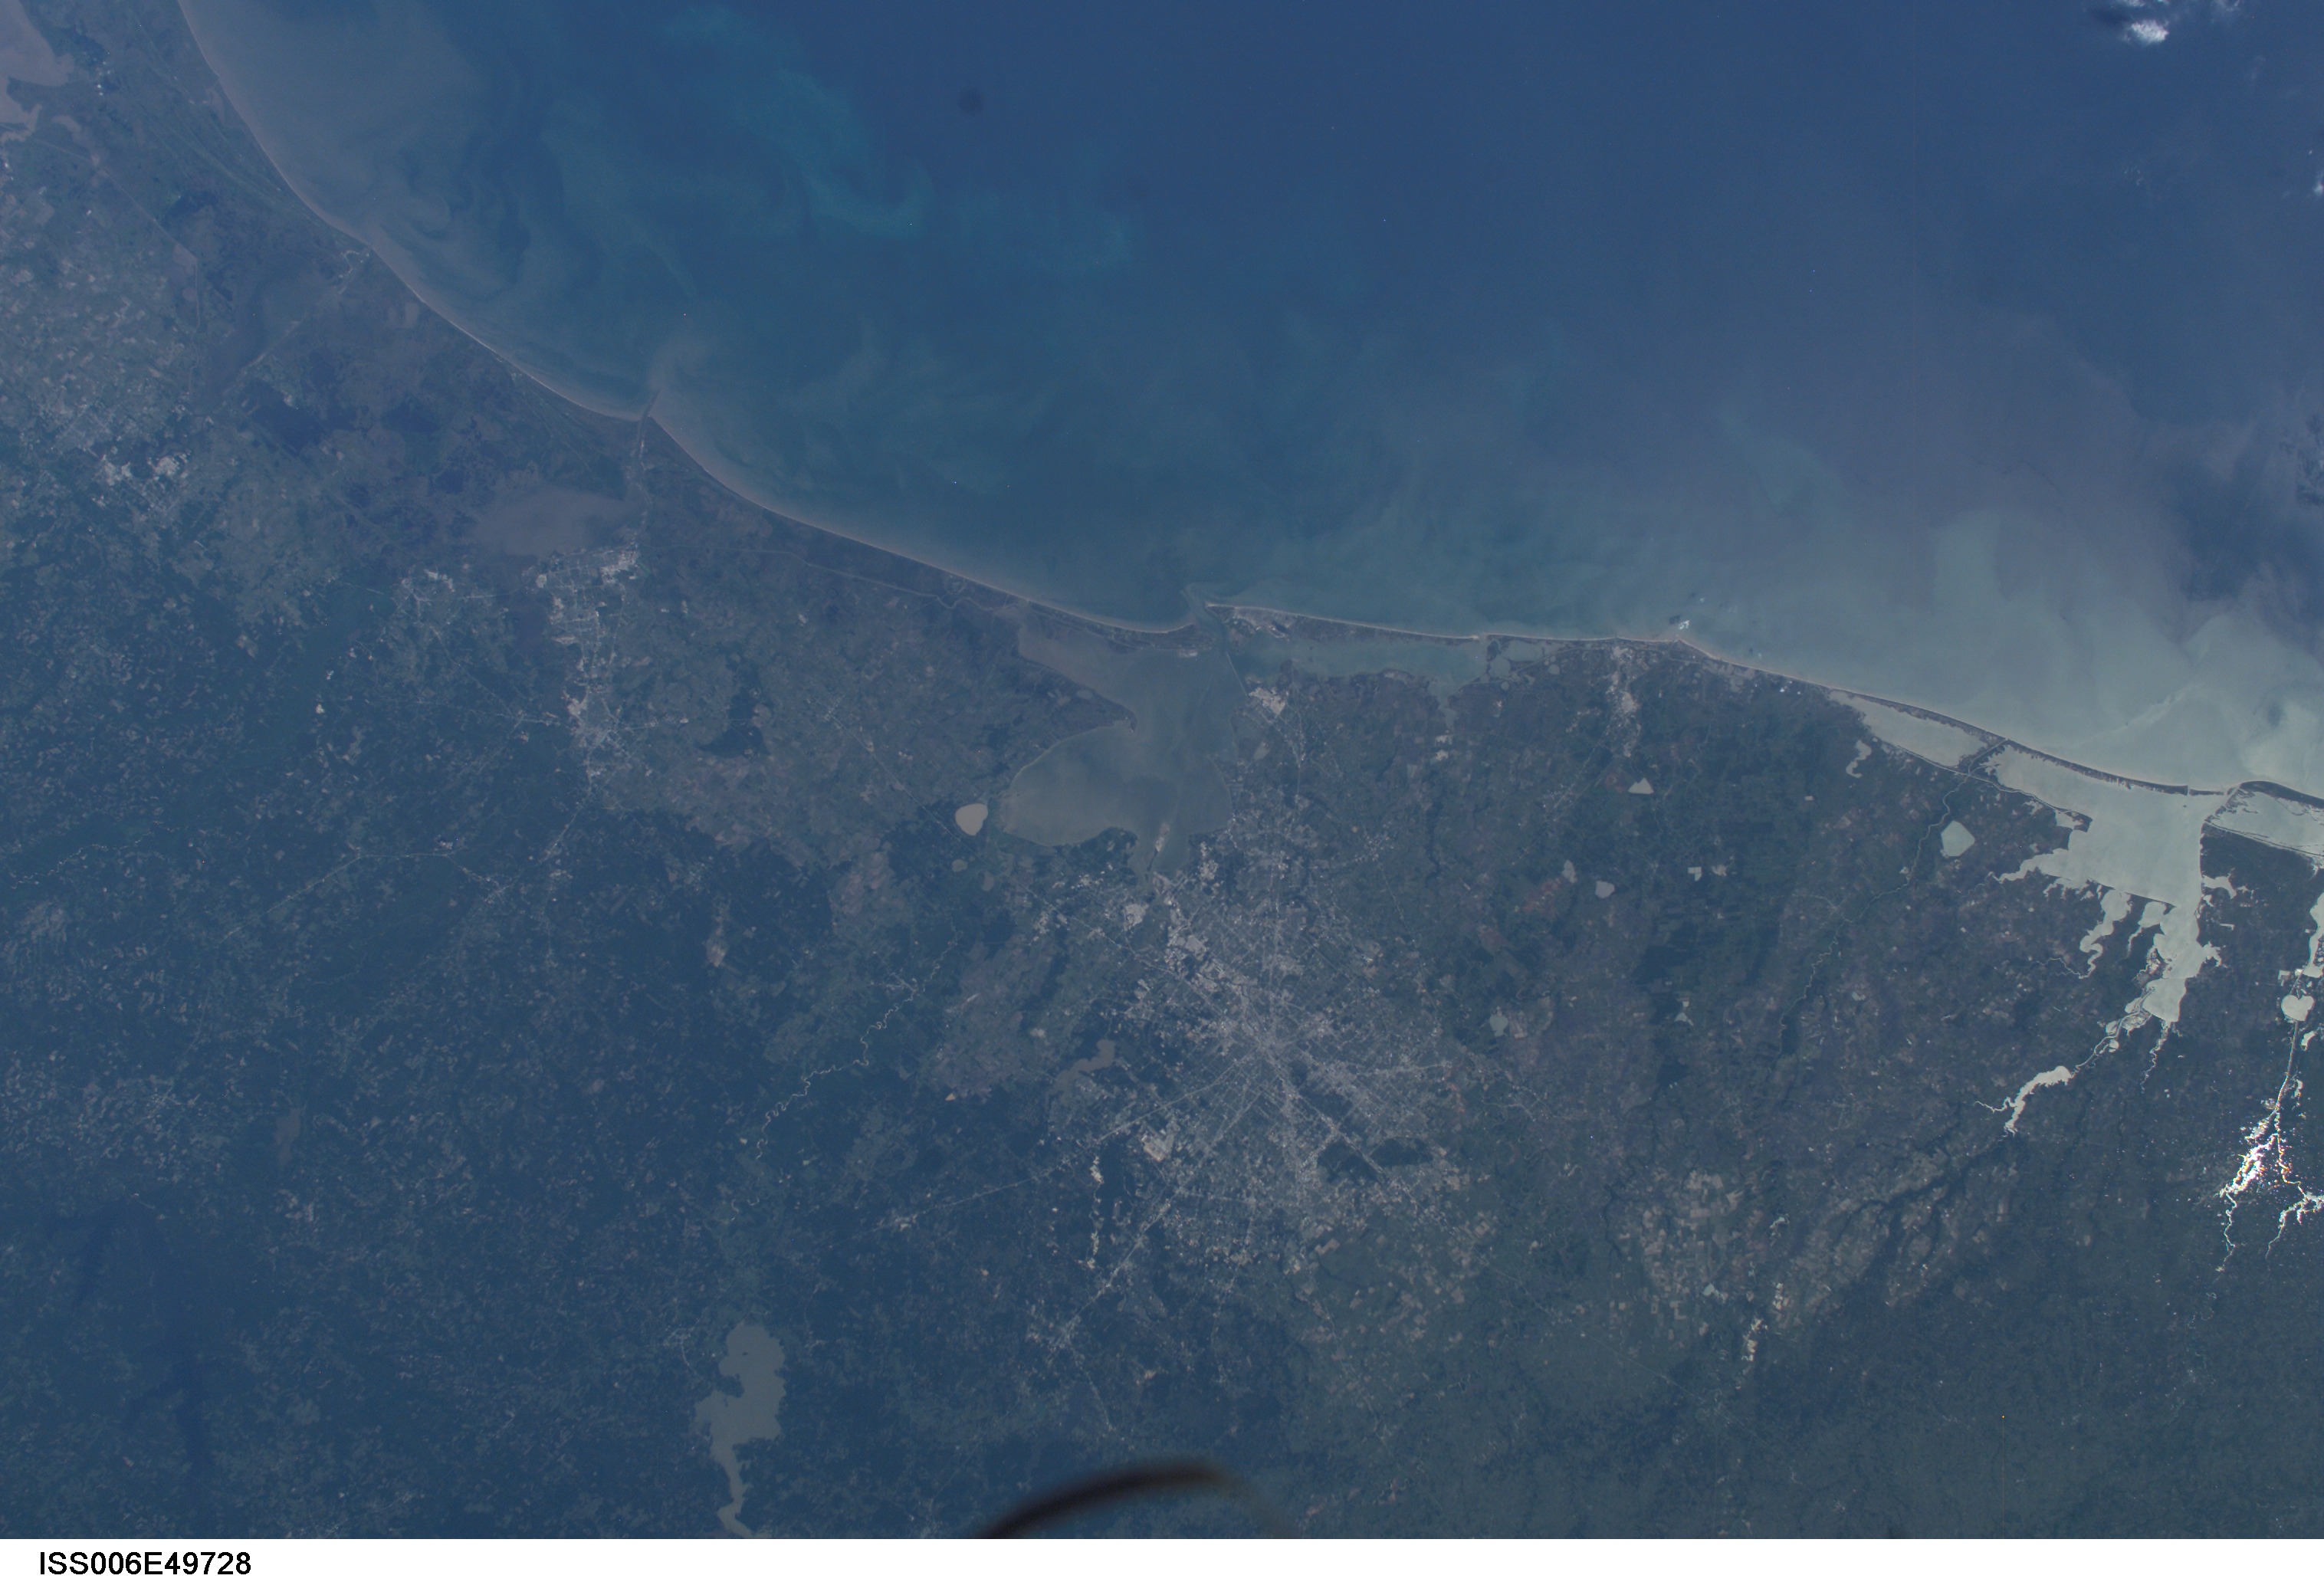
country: USA-TEXAS
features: HOUSTON, GULF COAST
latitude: 29.5
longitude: -95.0
